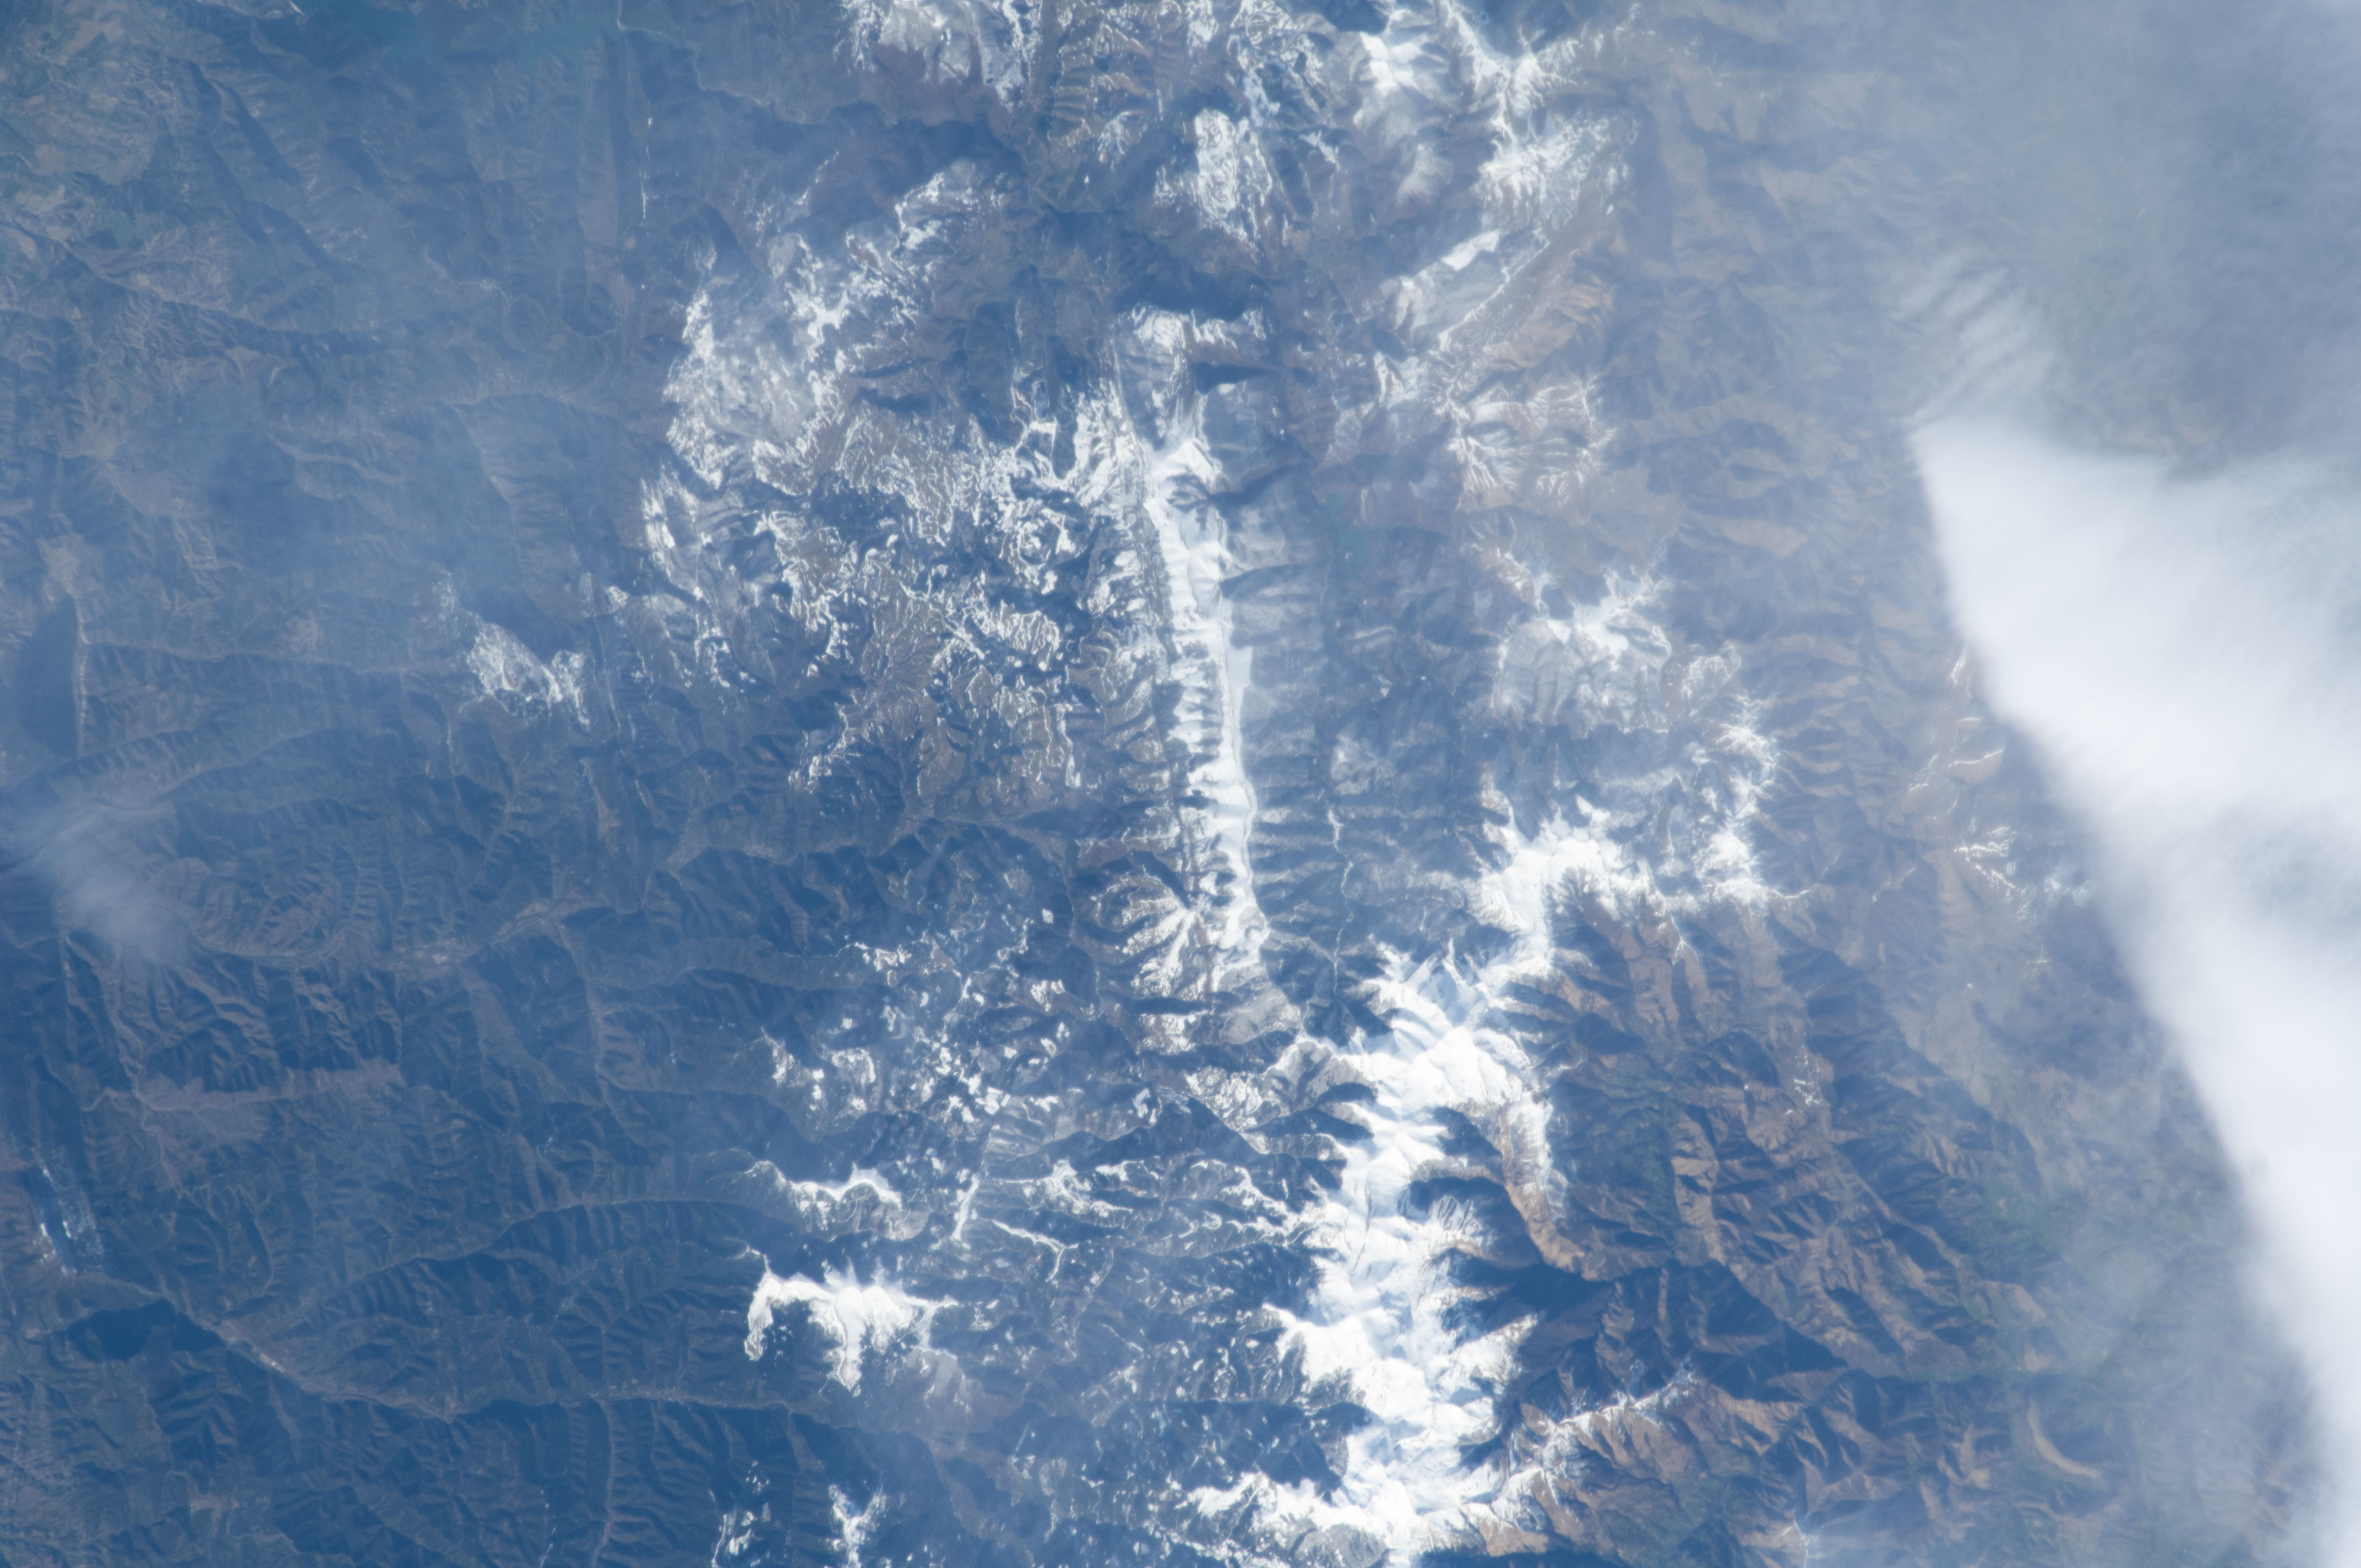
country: SPAIN
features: PYRENEES MTS., SNOW, FOR, RAVINES, RES.
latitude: 42.9
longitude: -1.1
